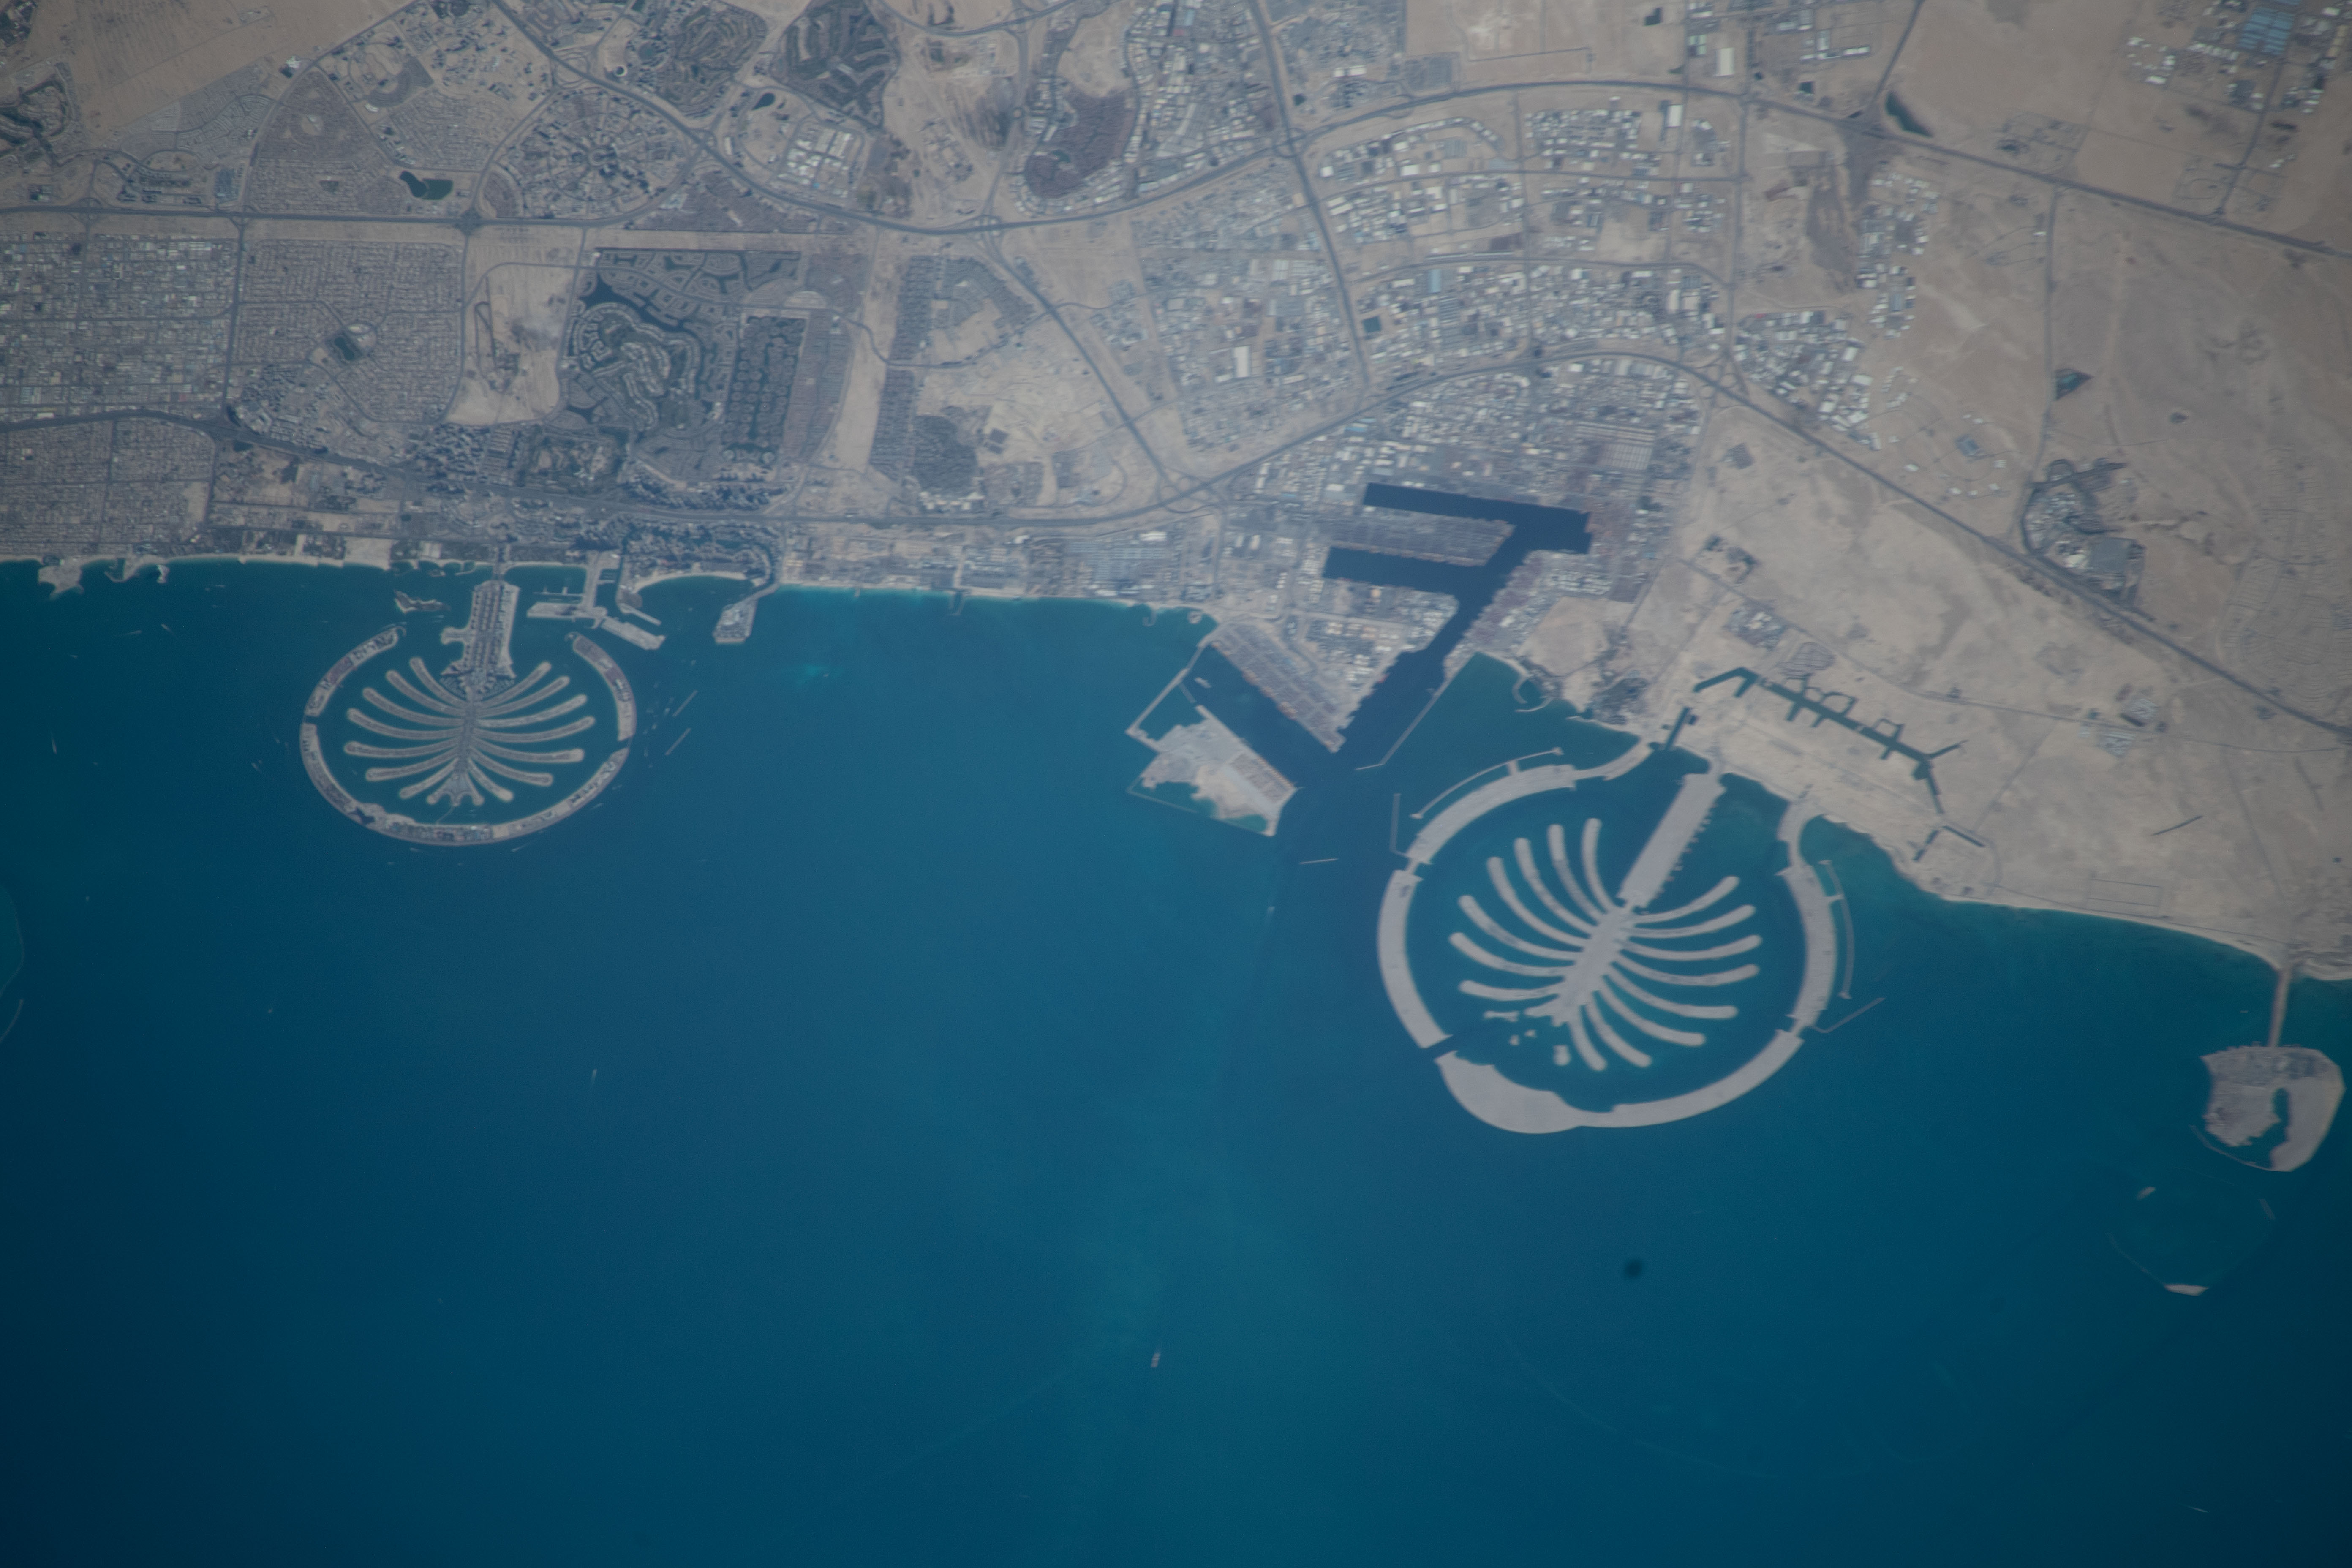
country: UNITED ARAB EMIRATES
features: DUBAI,PALM JEBEL ALI
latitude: 25.0
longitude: 55.0
